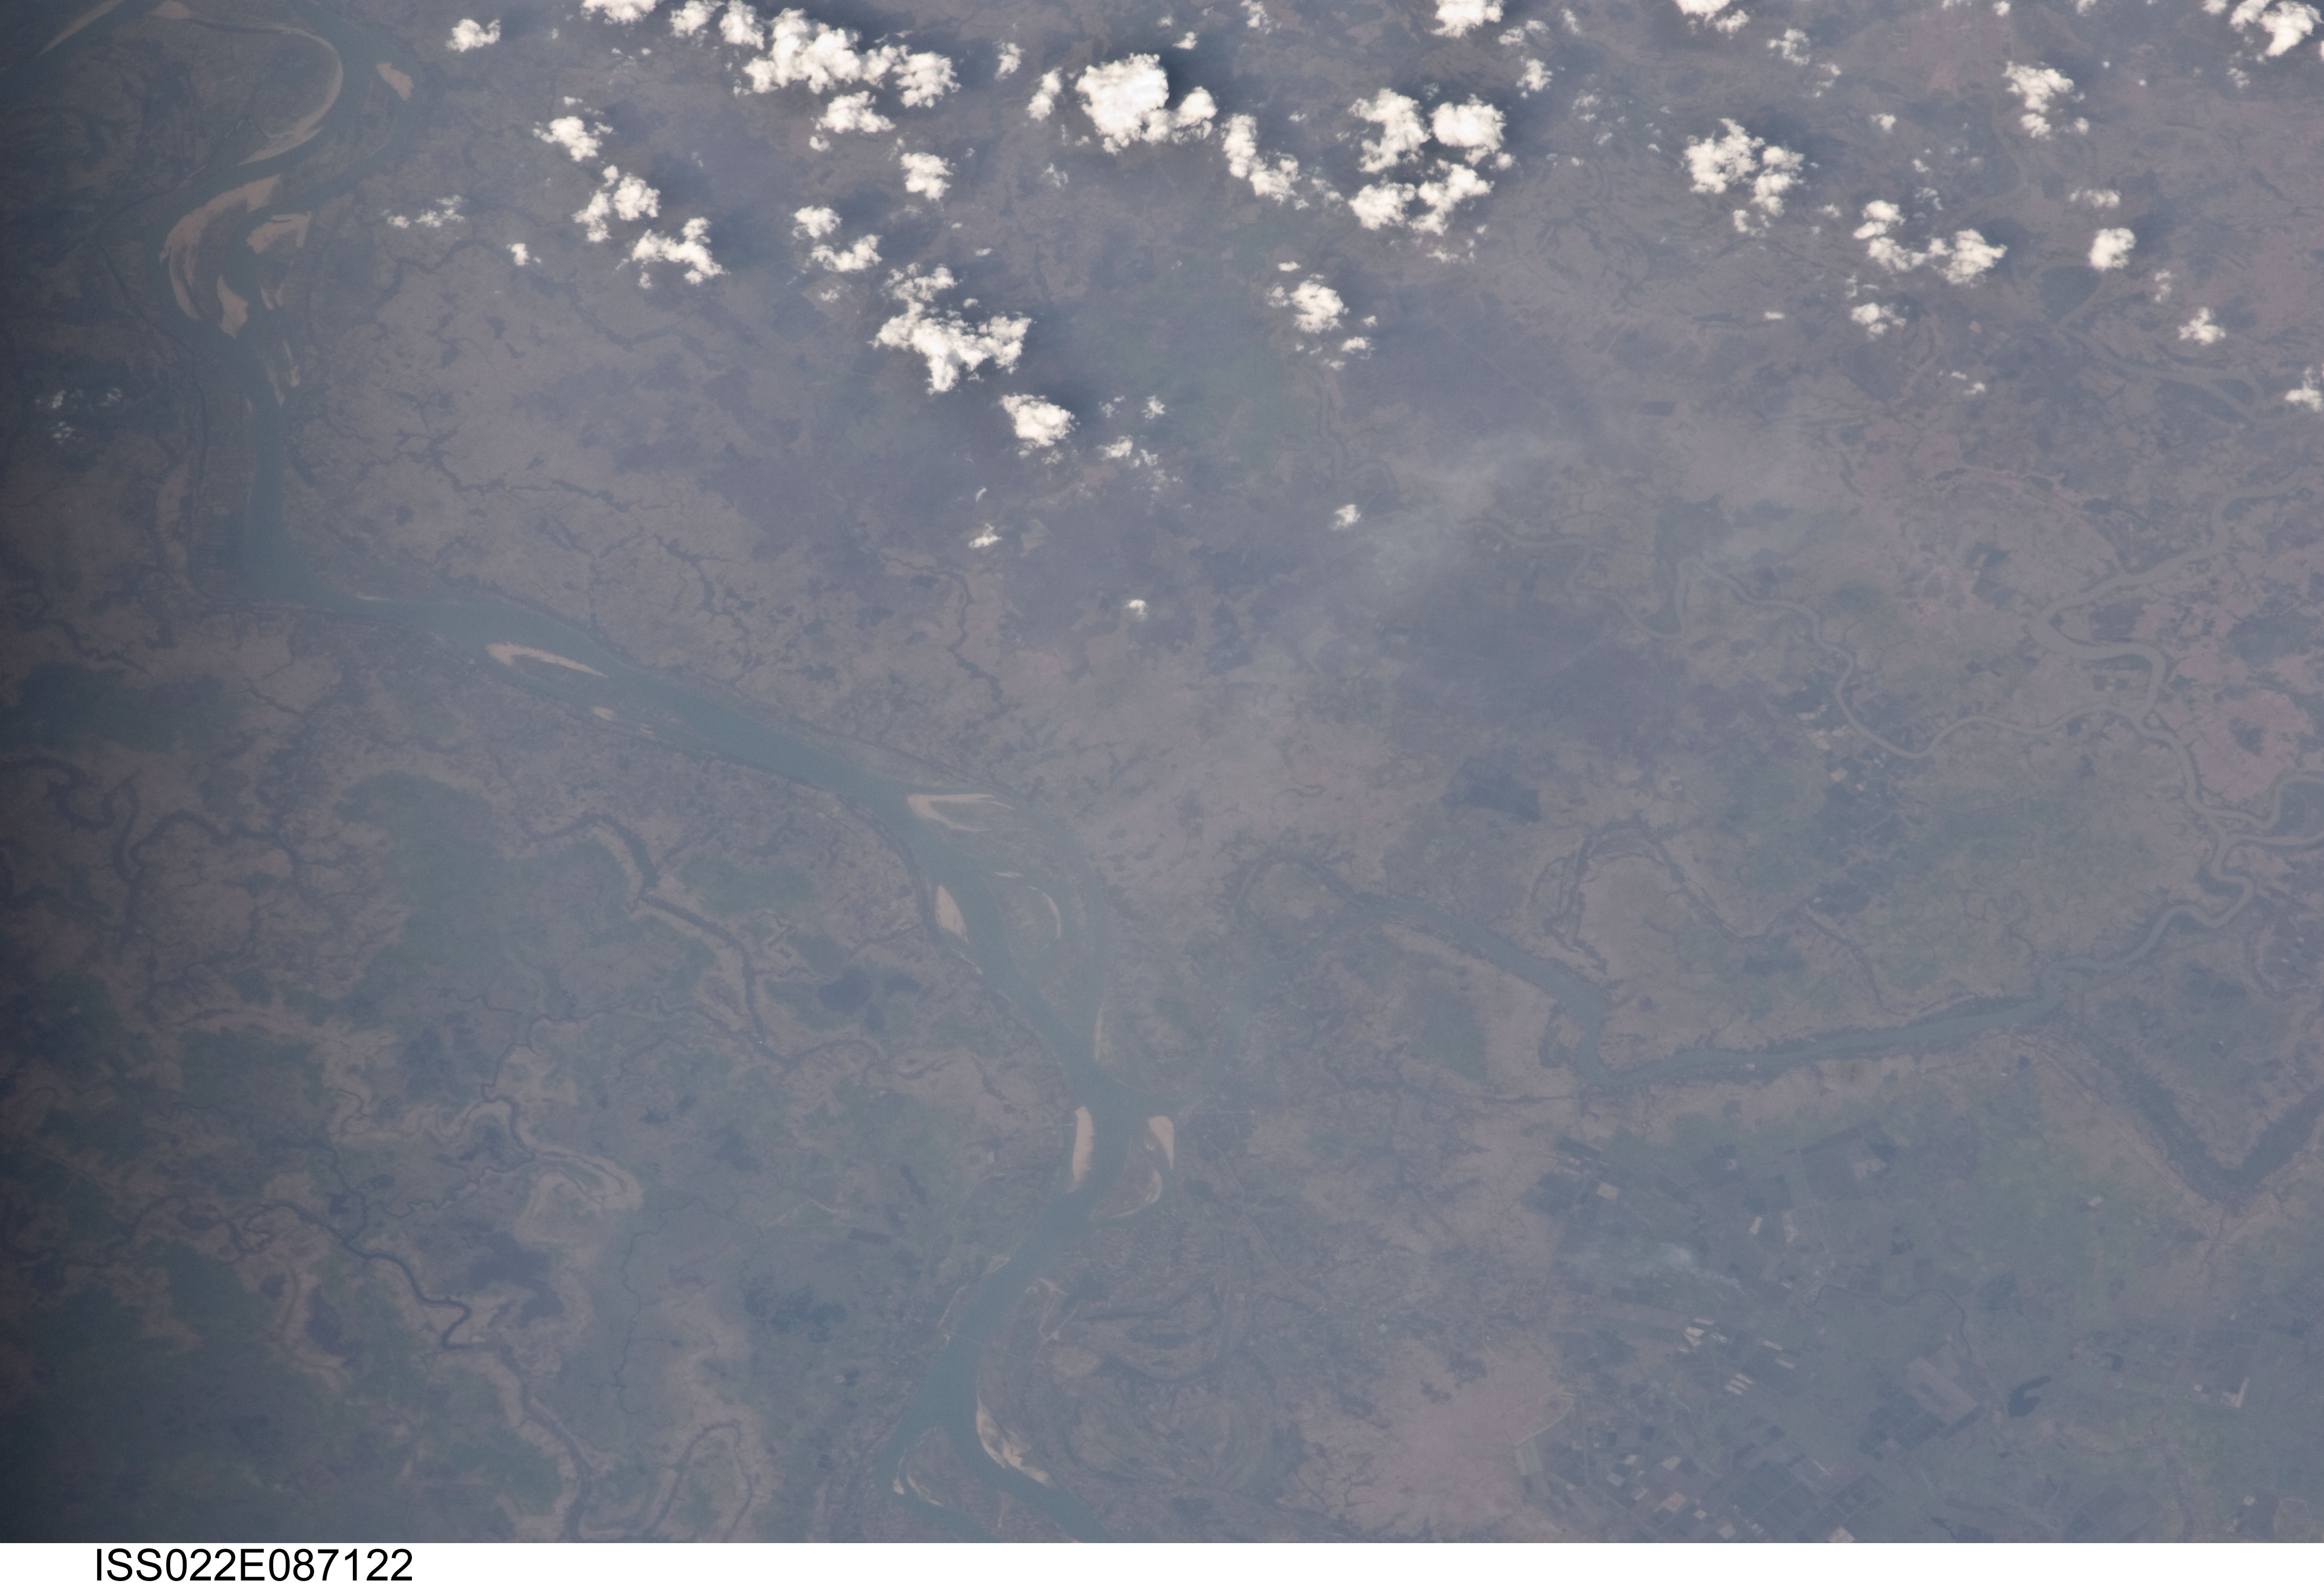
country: MYANMAR (BURMA)
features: IRRAWADDY R., YANDOON AREA
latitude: 17.1
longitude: 95.7
